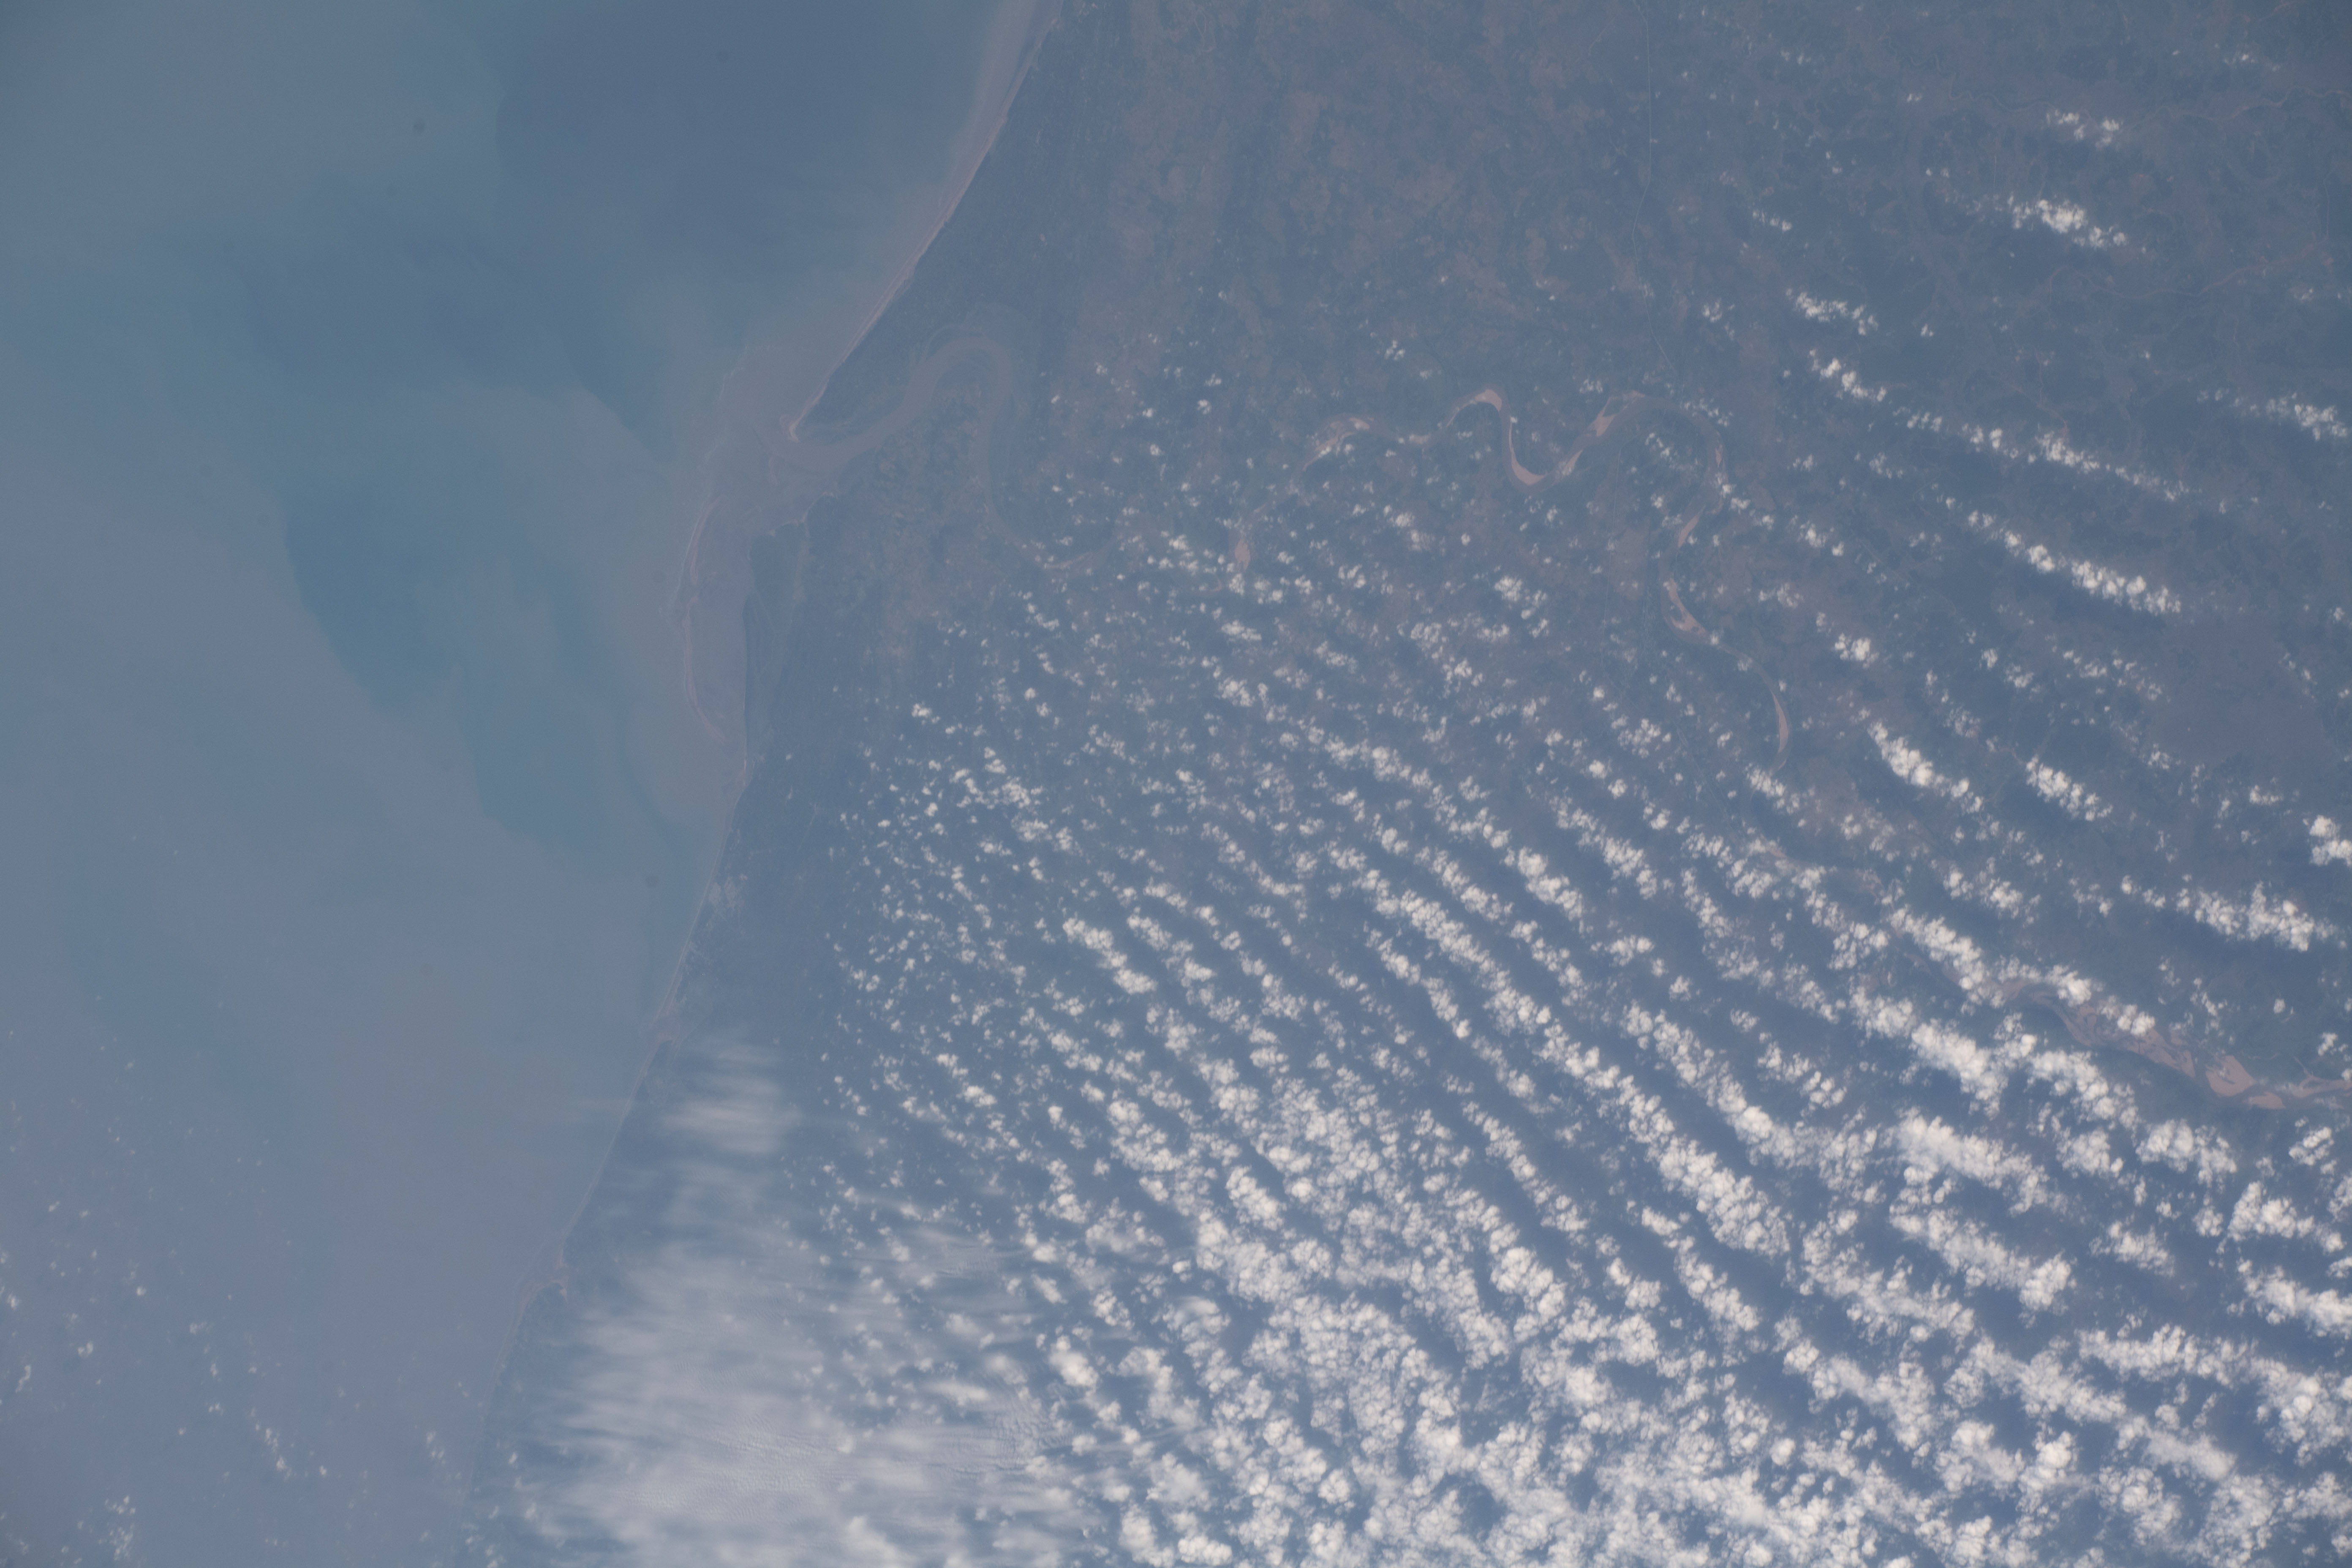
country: INDIA
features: SEDIMENT, DELTA, BALIAPAL, SUBARNAREKHA RIVER
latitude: 21.7
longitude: 87.2
